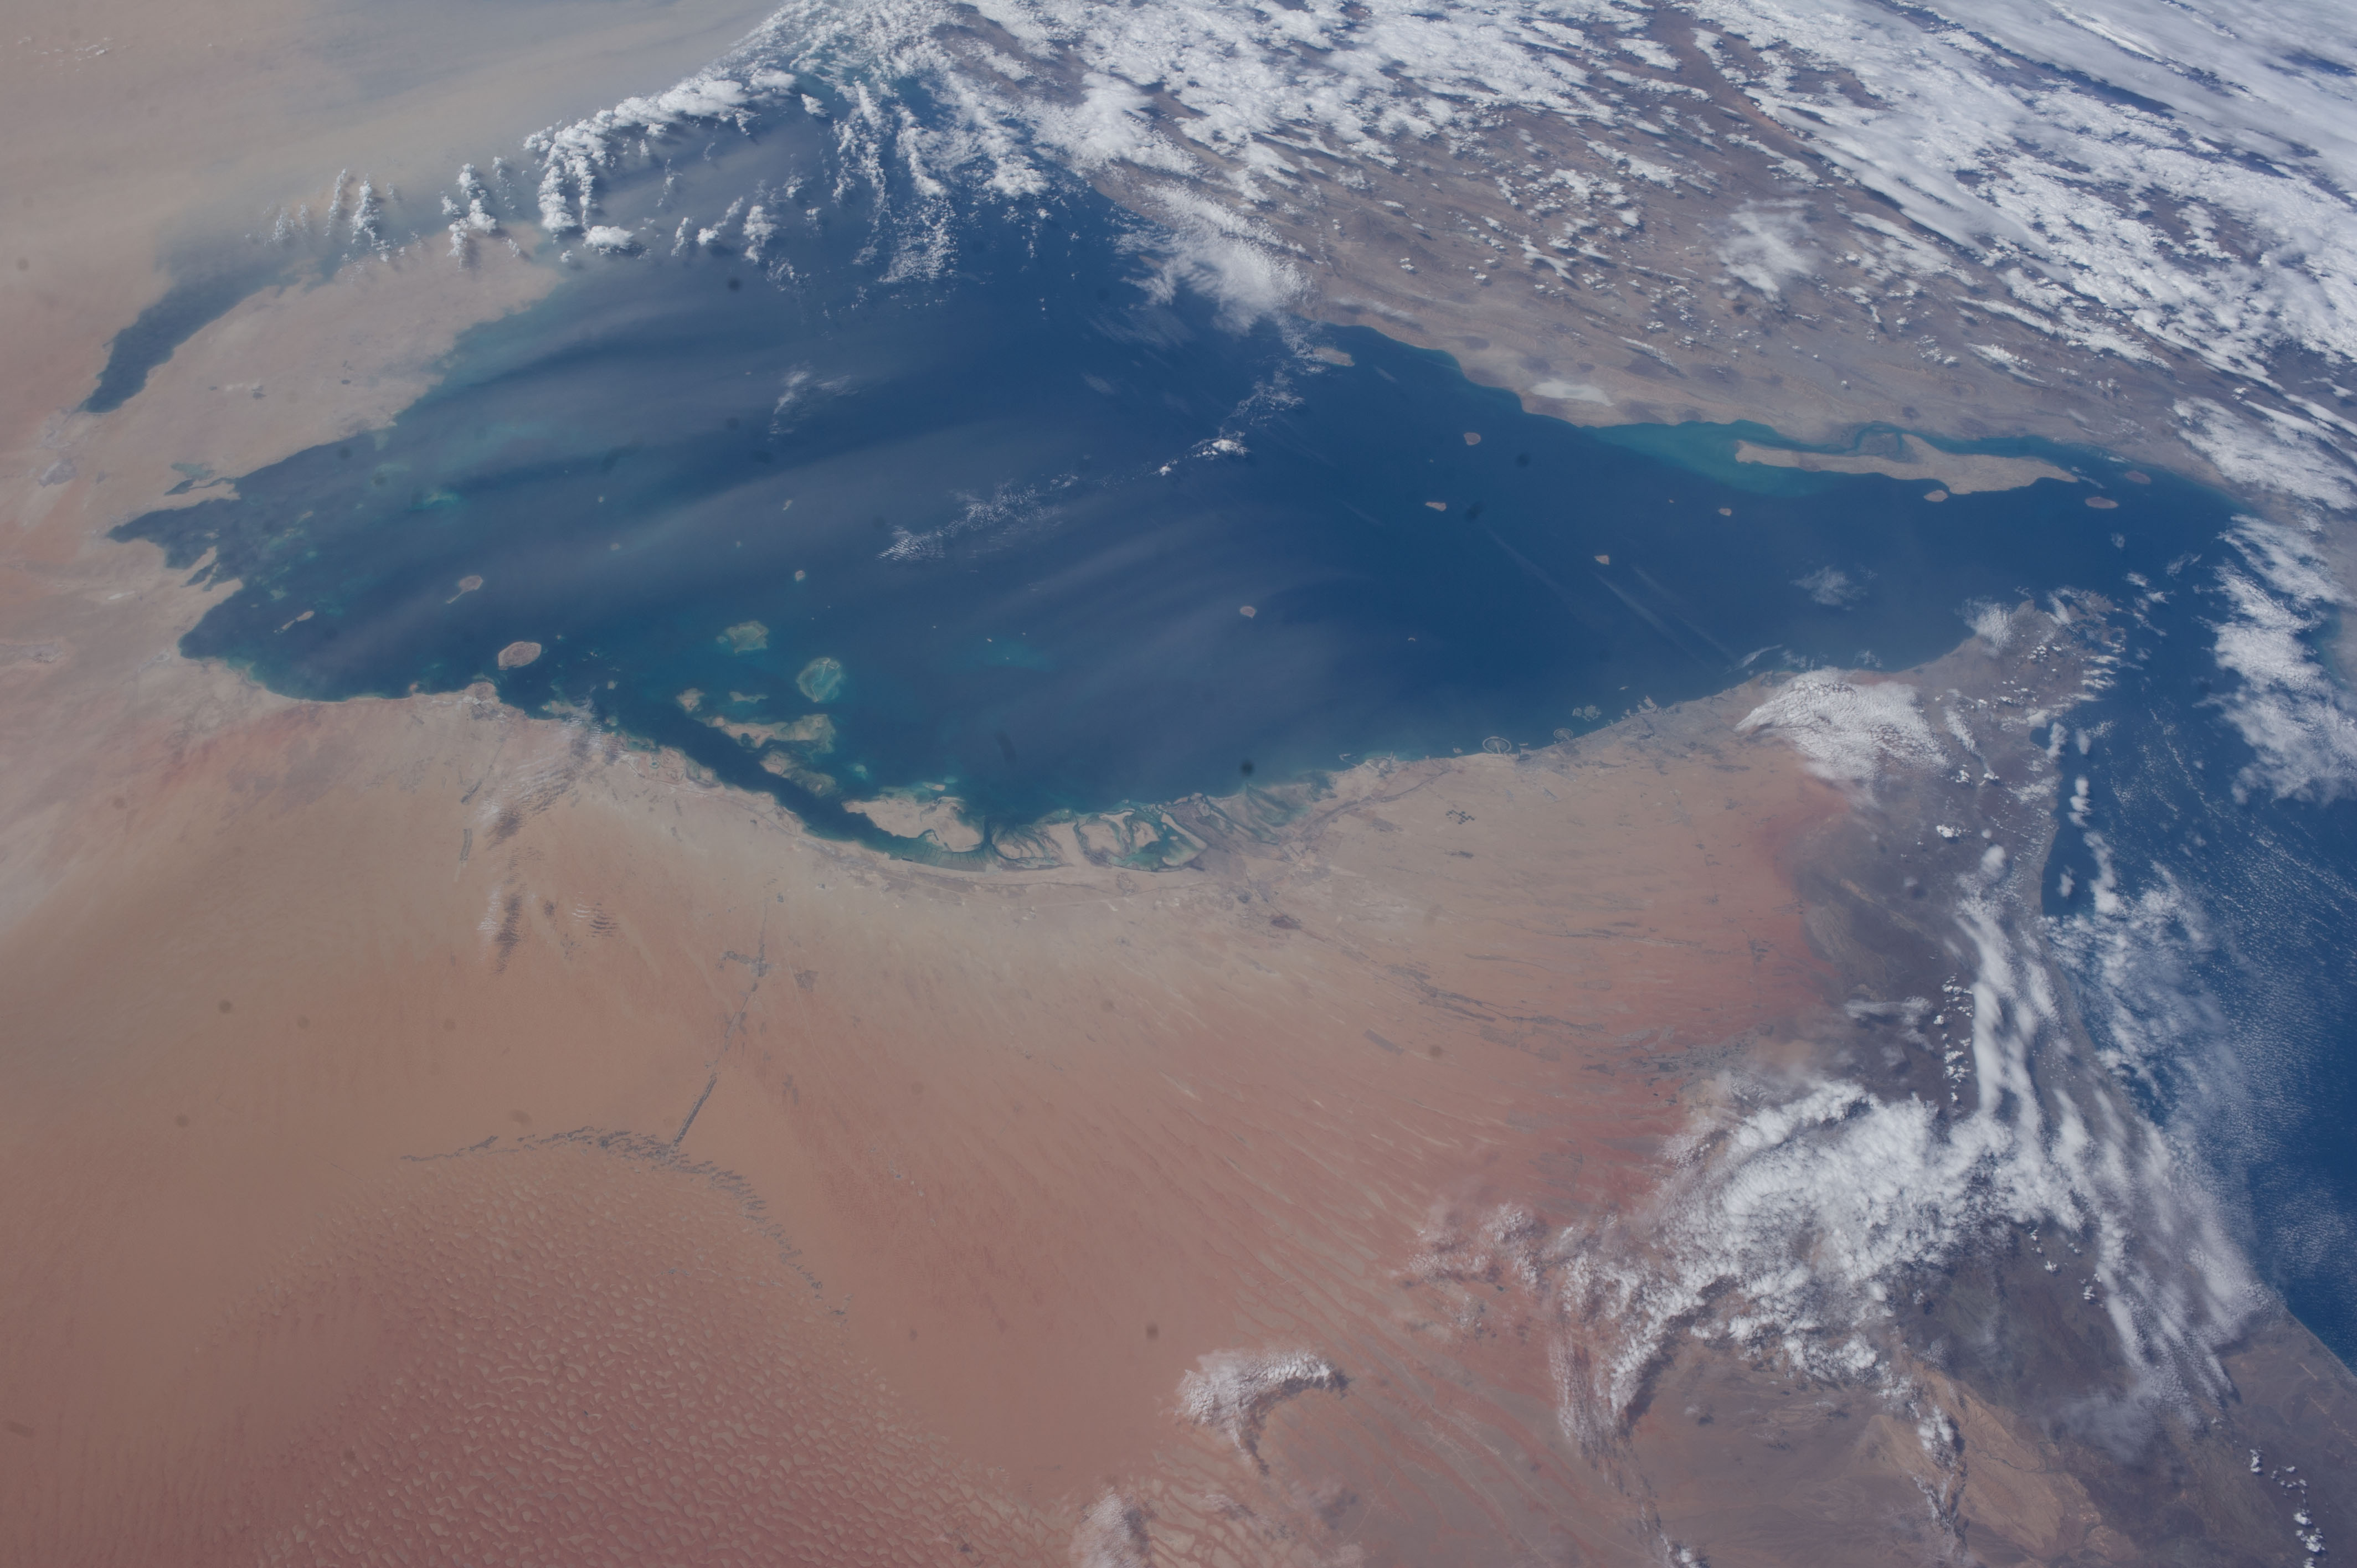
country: UNITED_ARAB_EMIRATES
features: ABU DHABI, PERSIAN GULF, ABU AL ABWAD, AL YASAT MPA, MUBARRAZ ISLAND, COAST, DESERT
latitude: 24.5
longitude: 54.3
